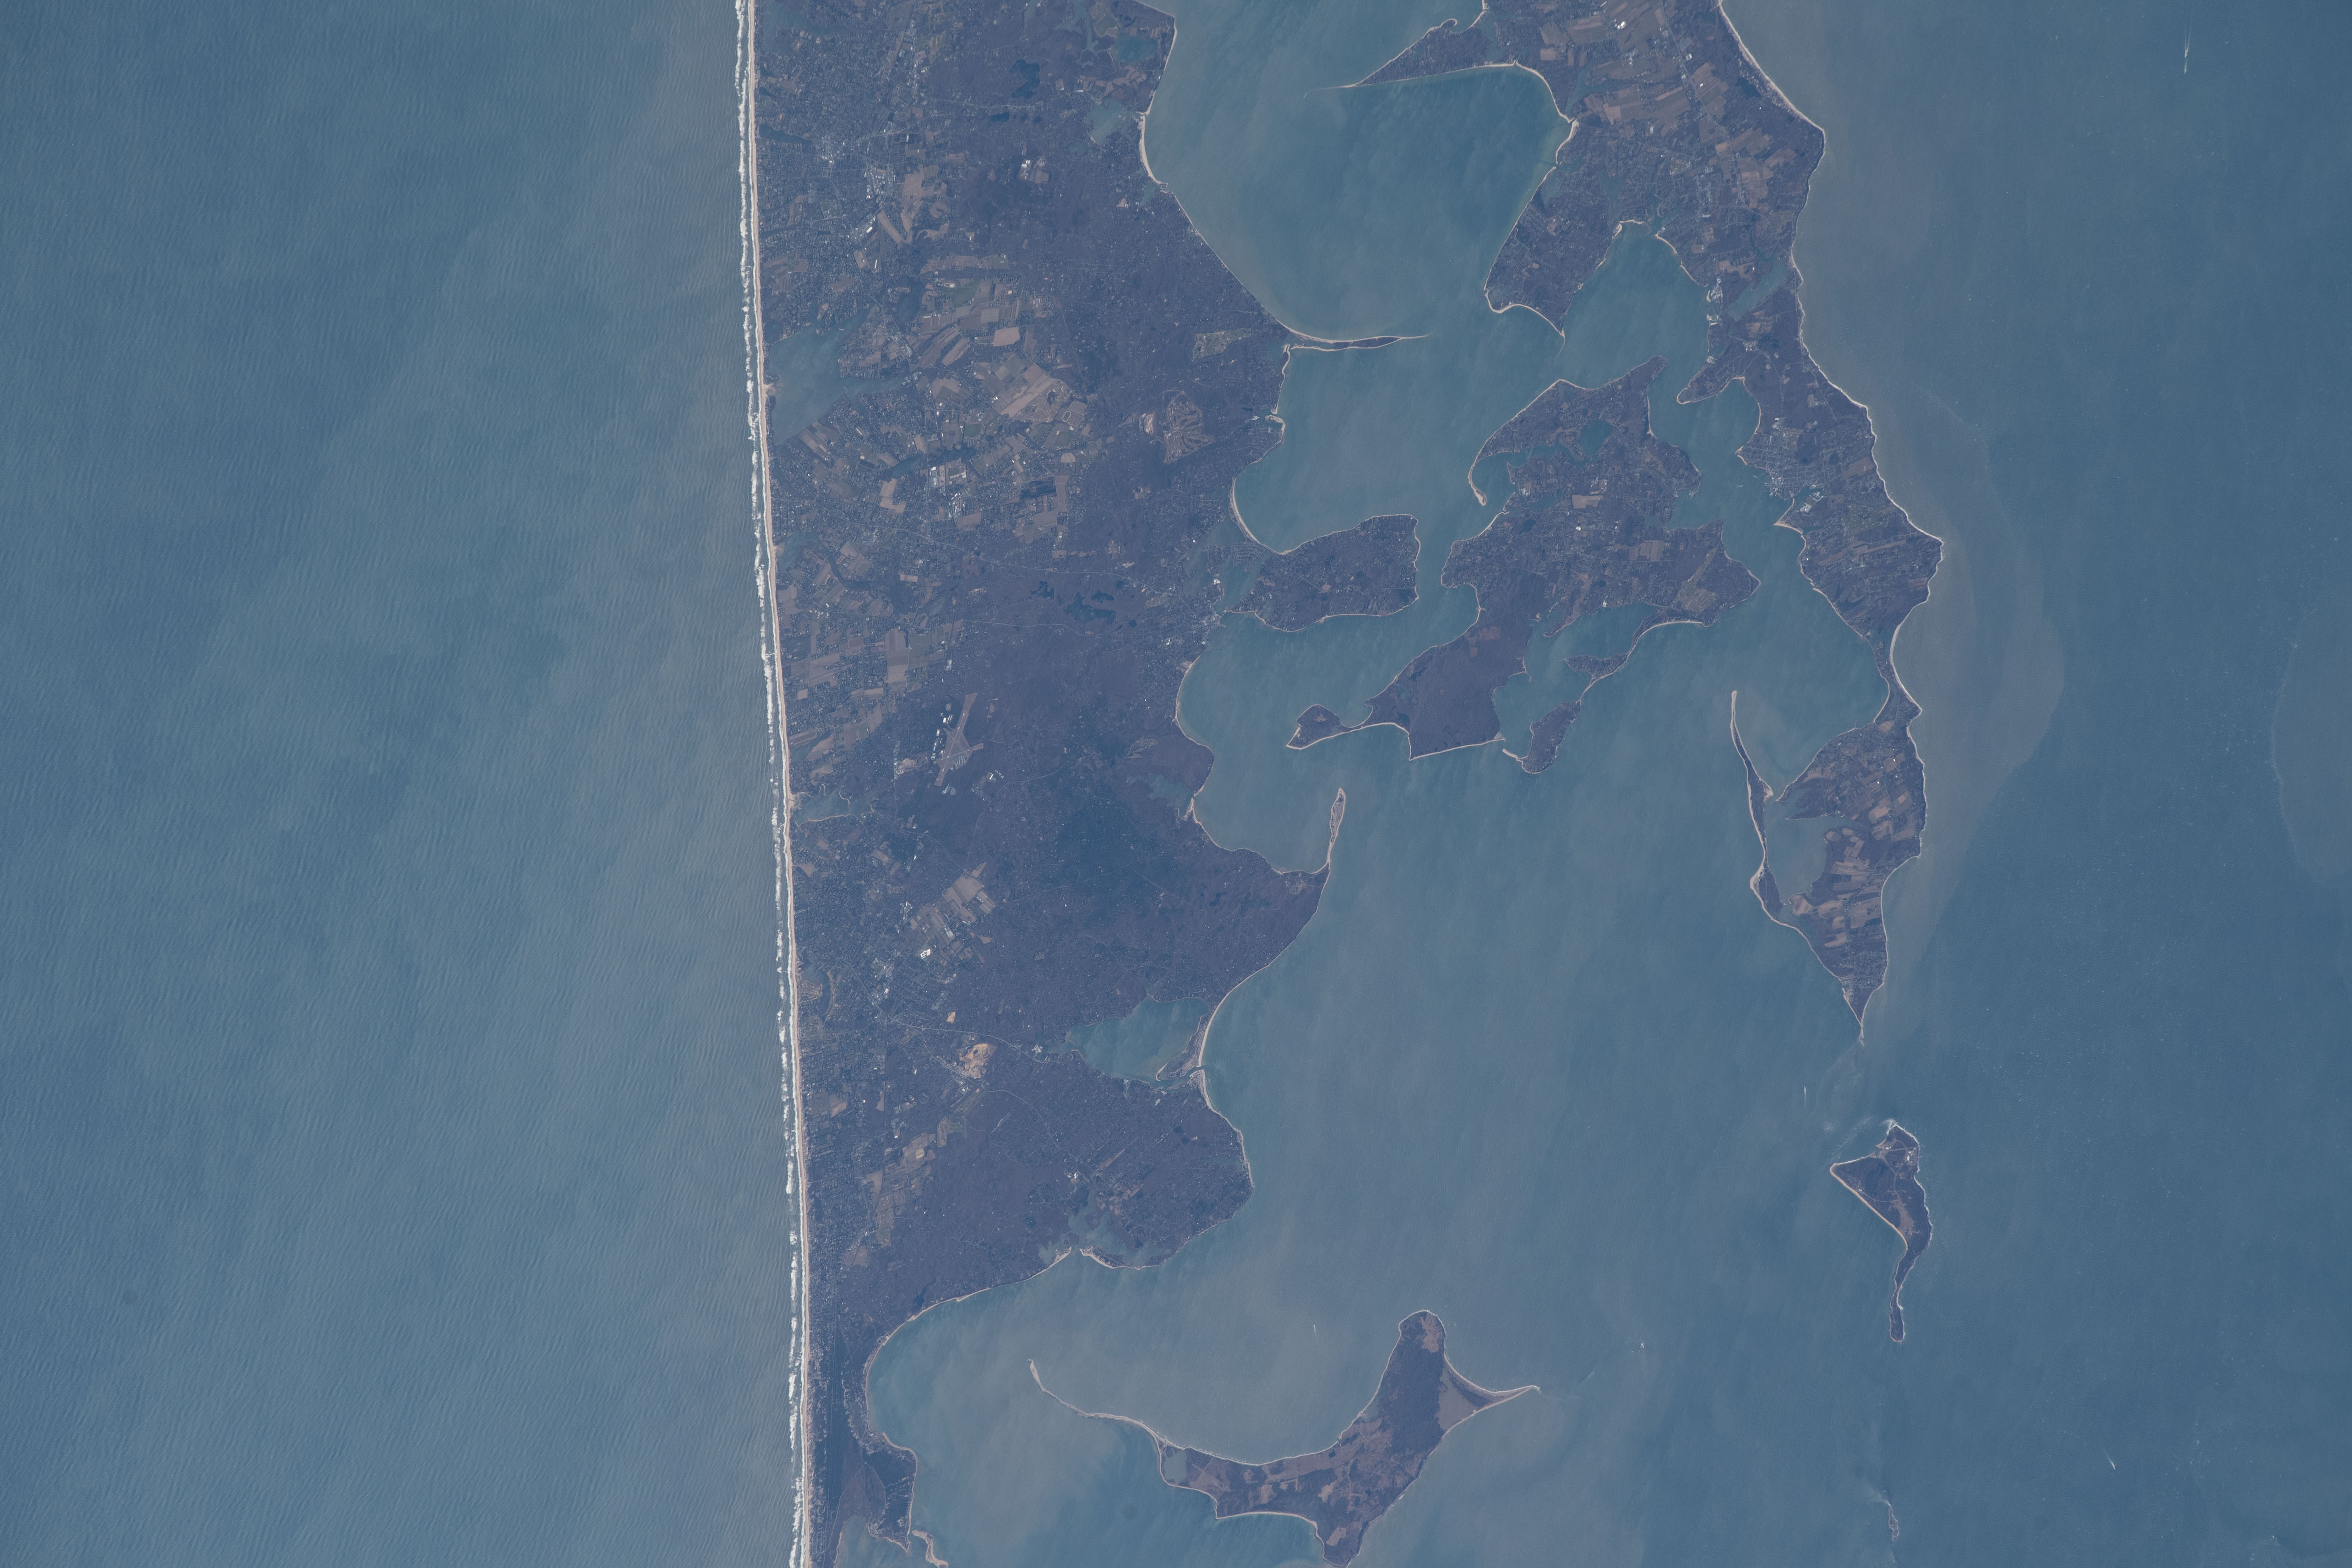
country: USA-NEW YORK
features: GARDINERS ISLAND, GARDINERS BAY, PLUM ISLAND, LITTLE PECONIC BAY
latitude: 41.0
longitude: -72.2
